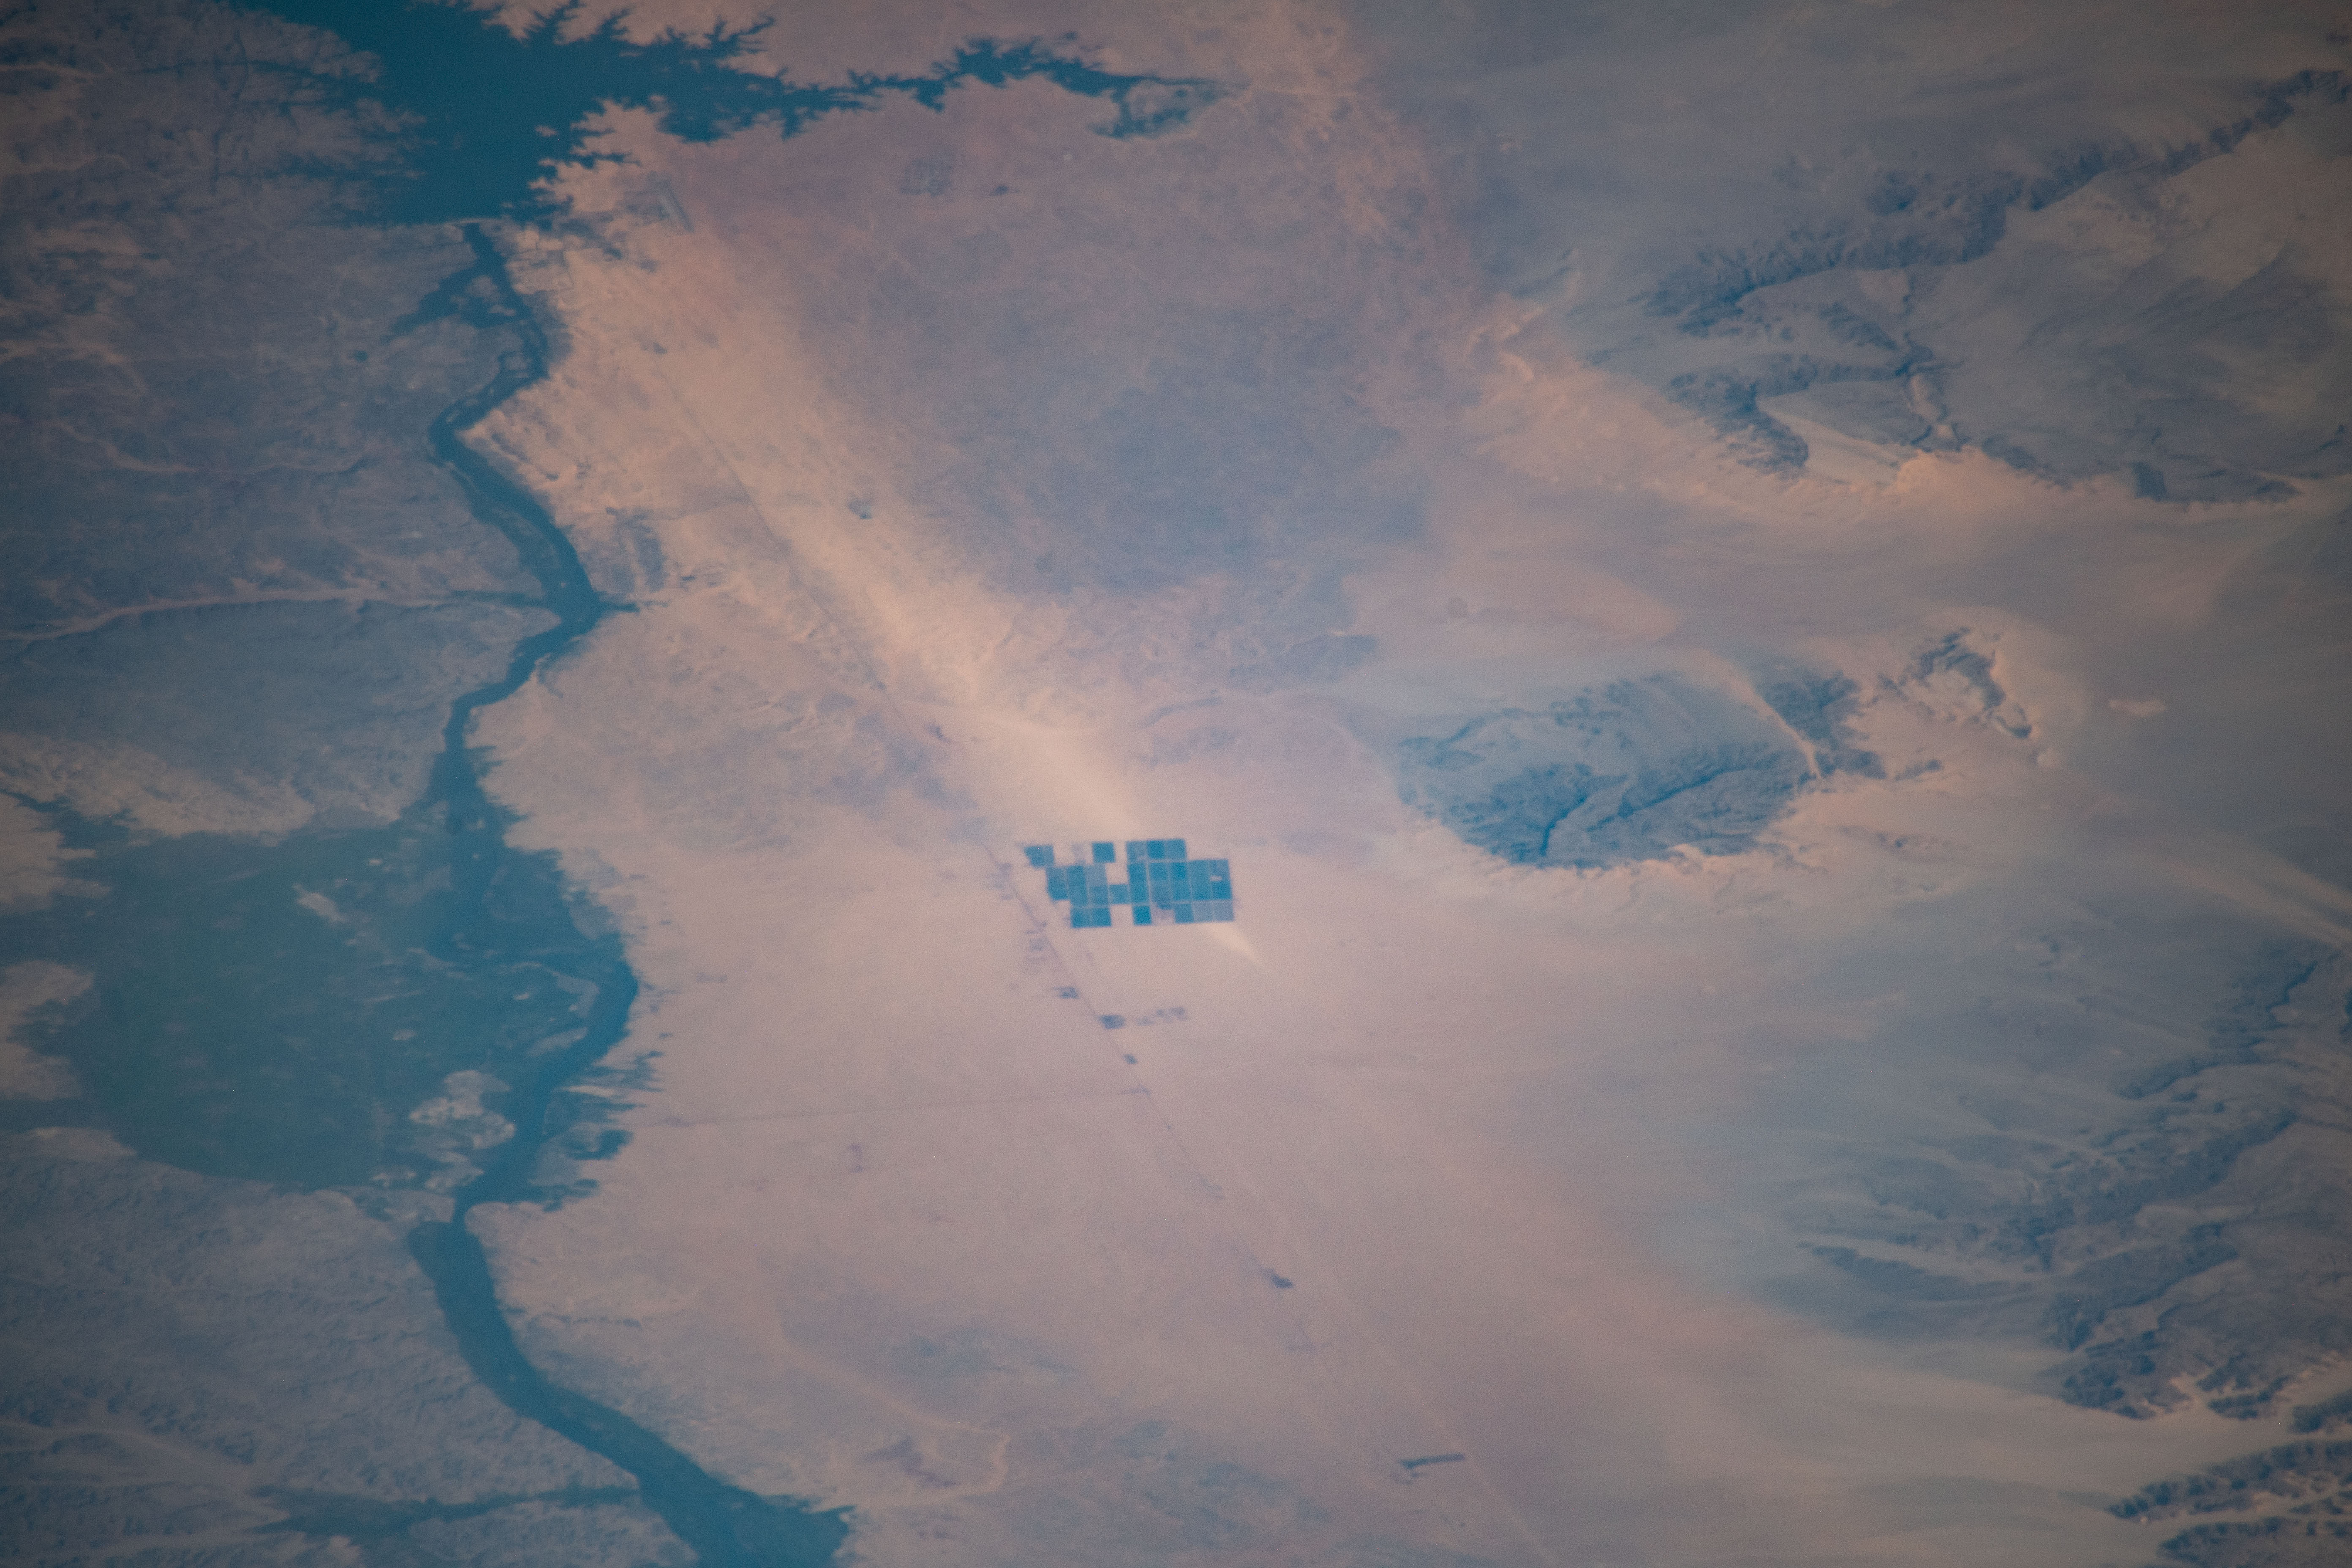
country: EGYPT
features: NAGAA AL HAJAR, NAGAA BAQLAWIS, DARAW, ASWAN
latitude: 24.3
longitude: 32.6
